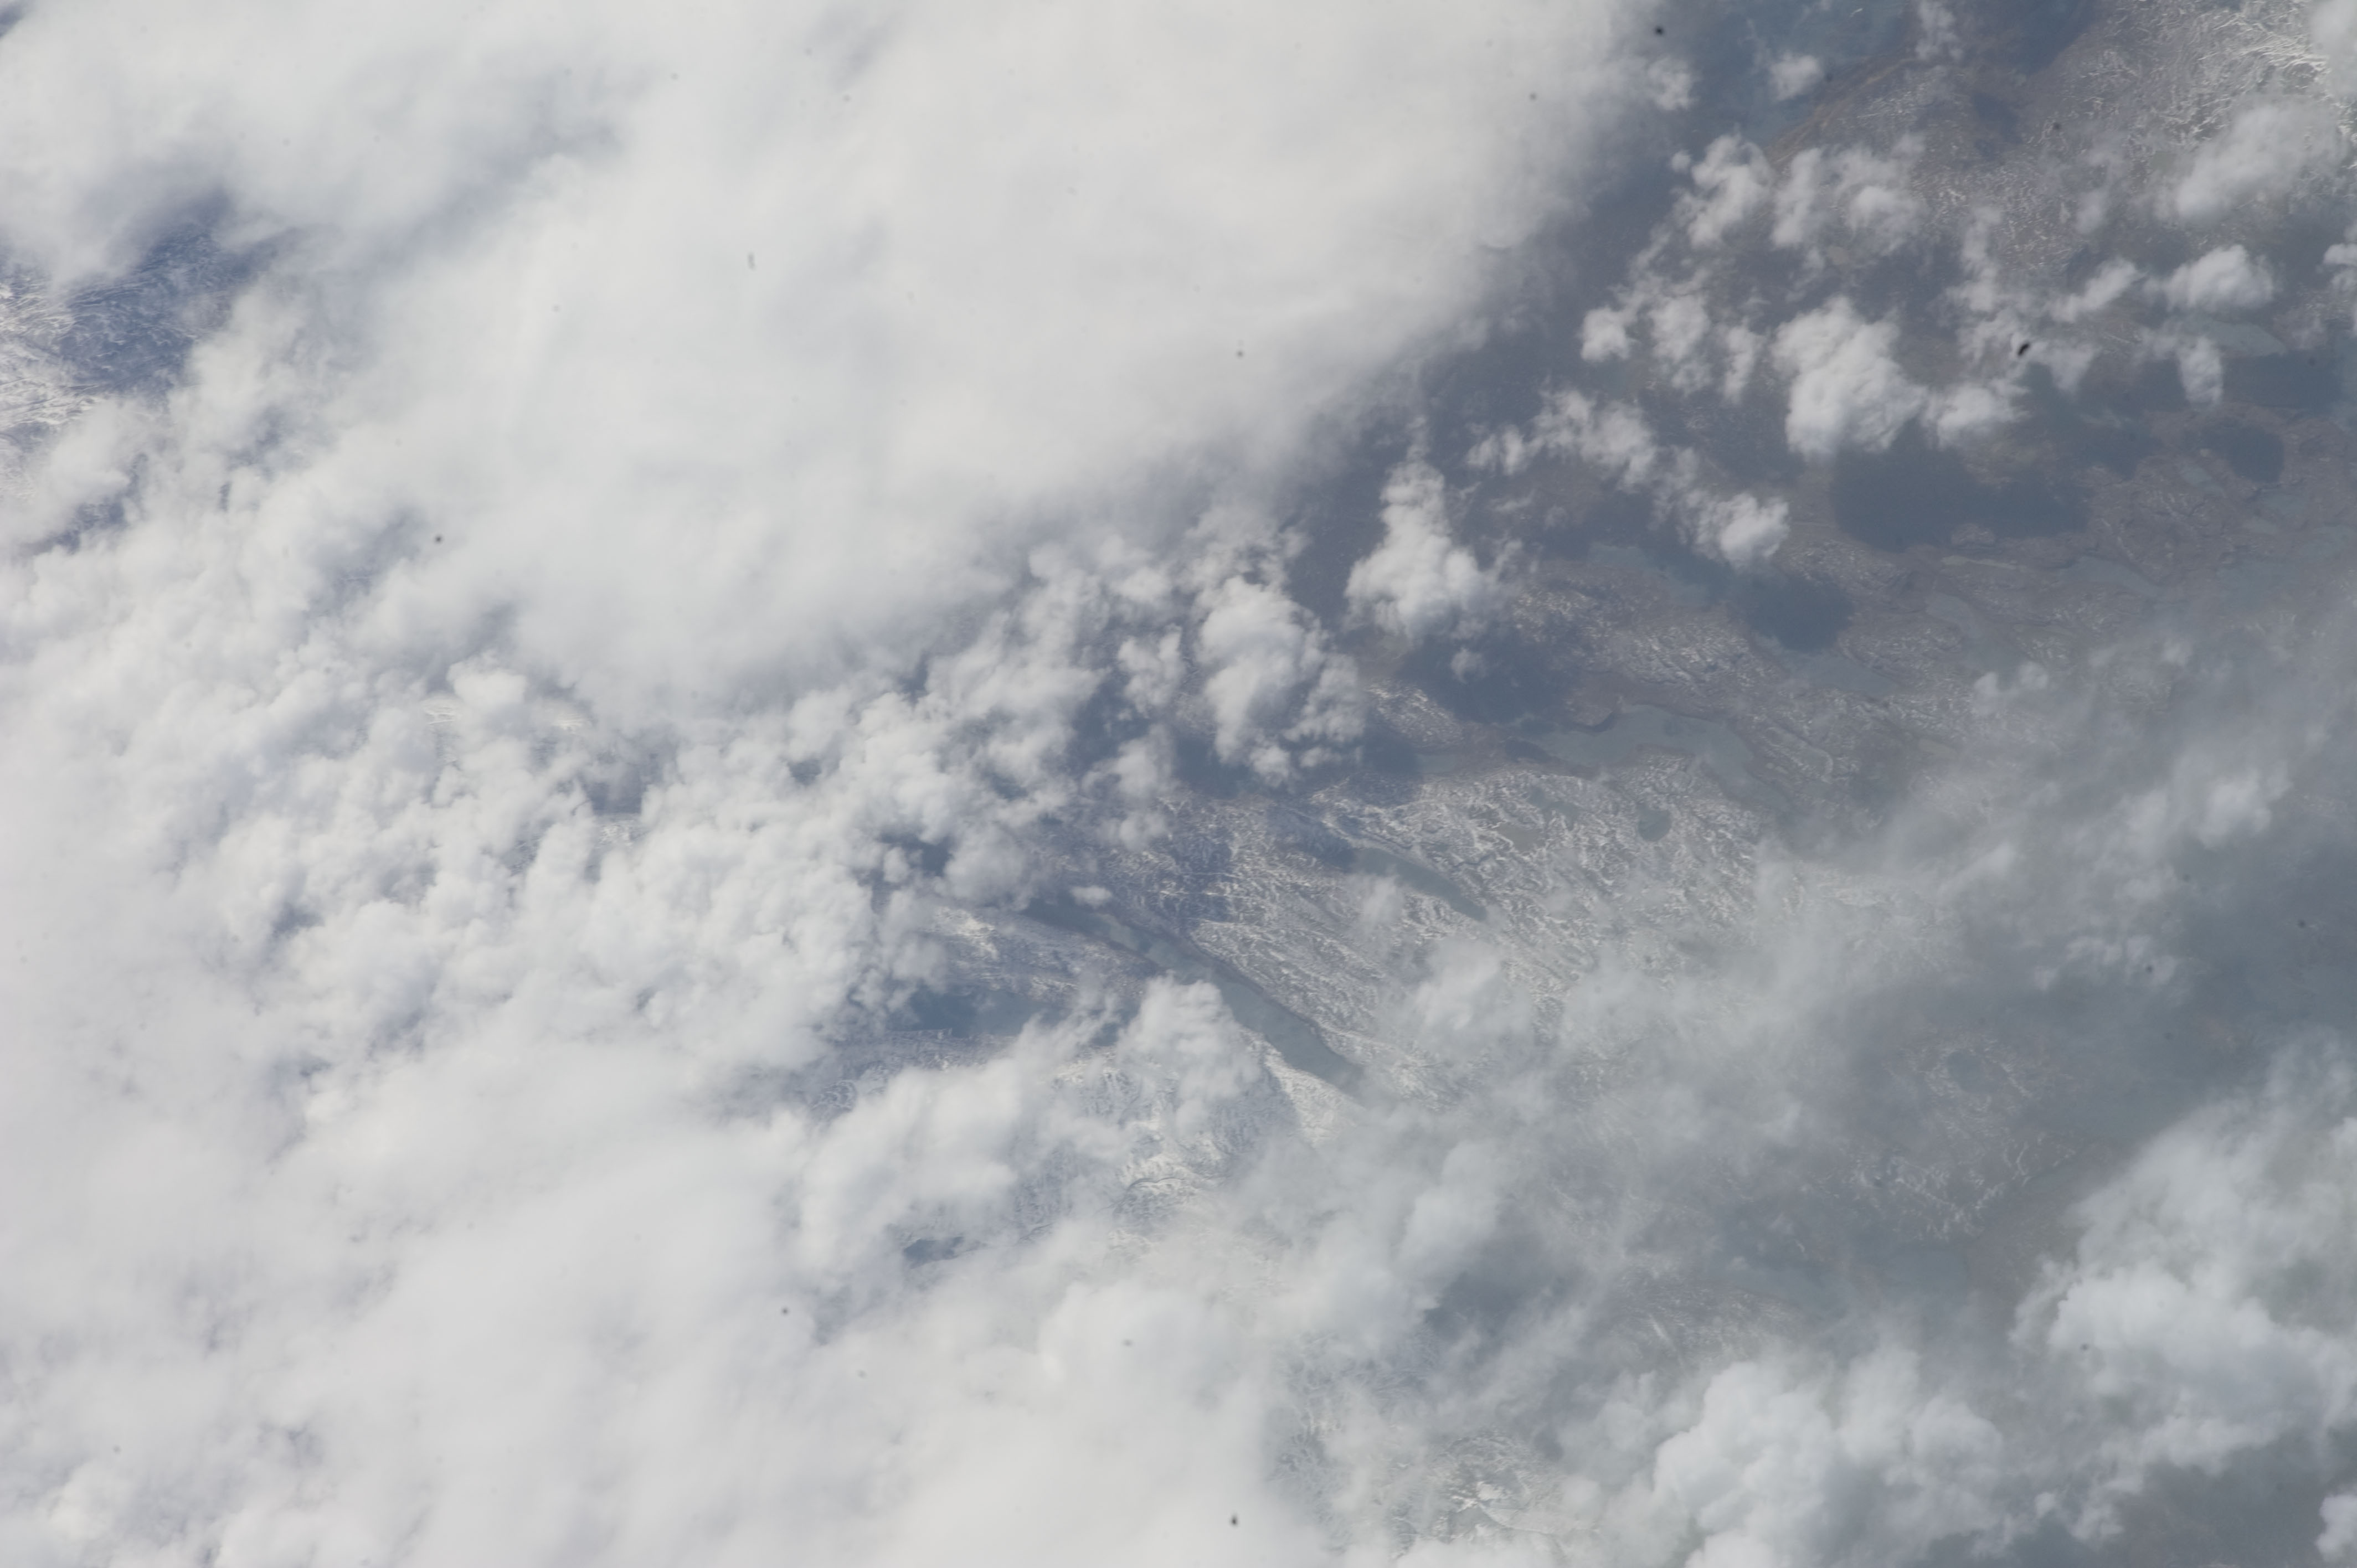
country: KERGUELEN ILES
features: AREA NORTHWEST OF BAY OF SWAINS, LAKES, SNOW
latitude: -49.4
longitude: 69.6
